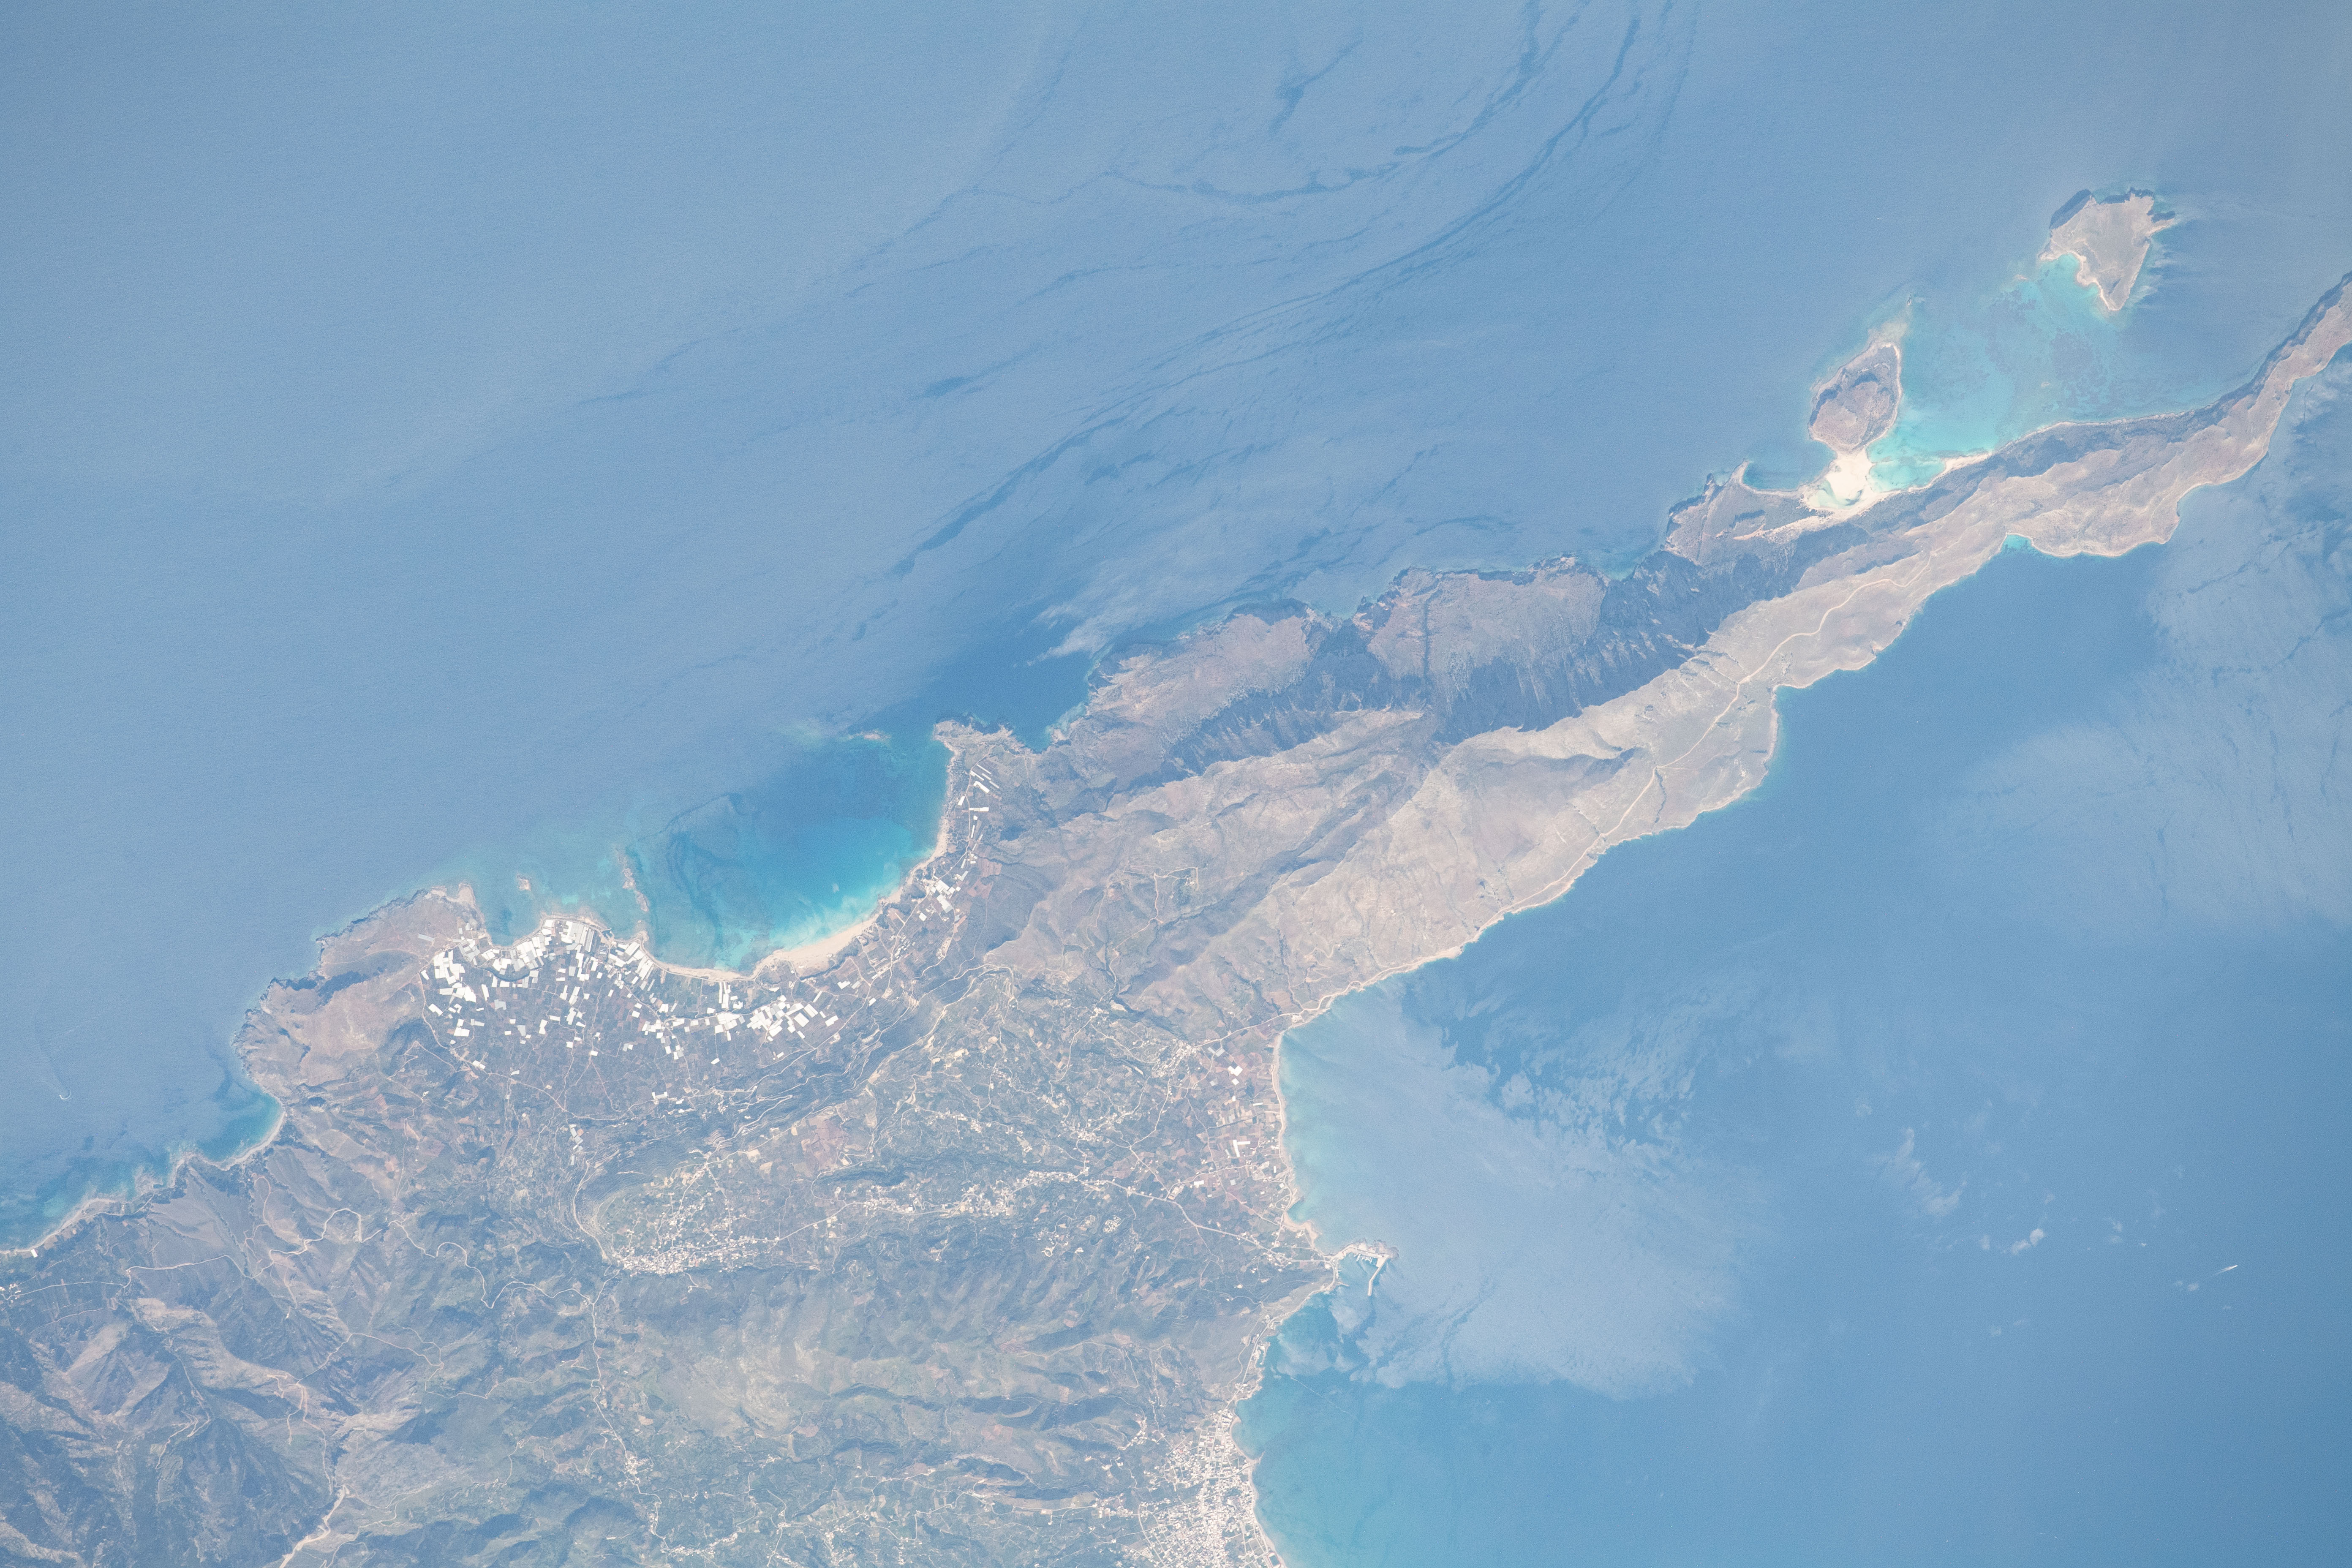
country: CRETE
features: BALOS BEACH, FALASARNA BEACH
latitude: 35.5
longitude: 23.6
